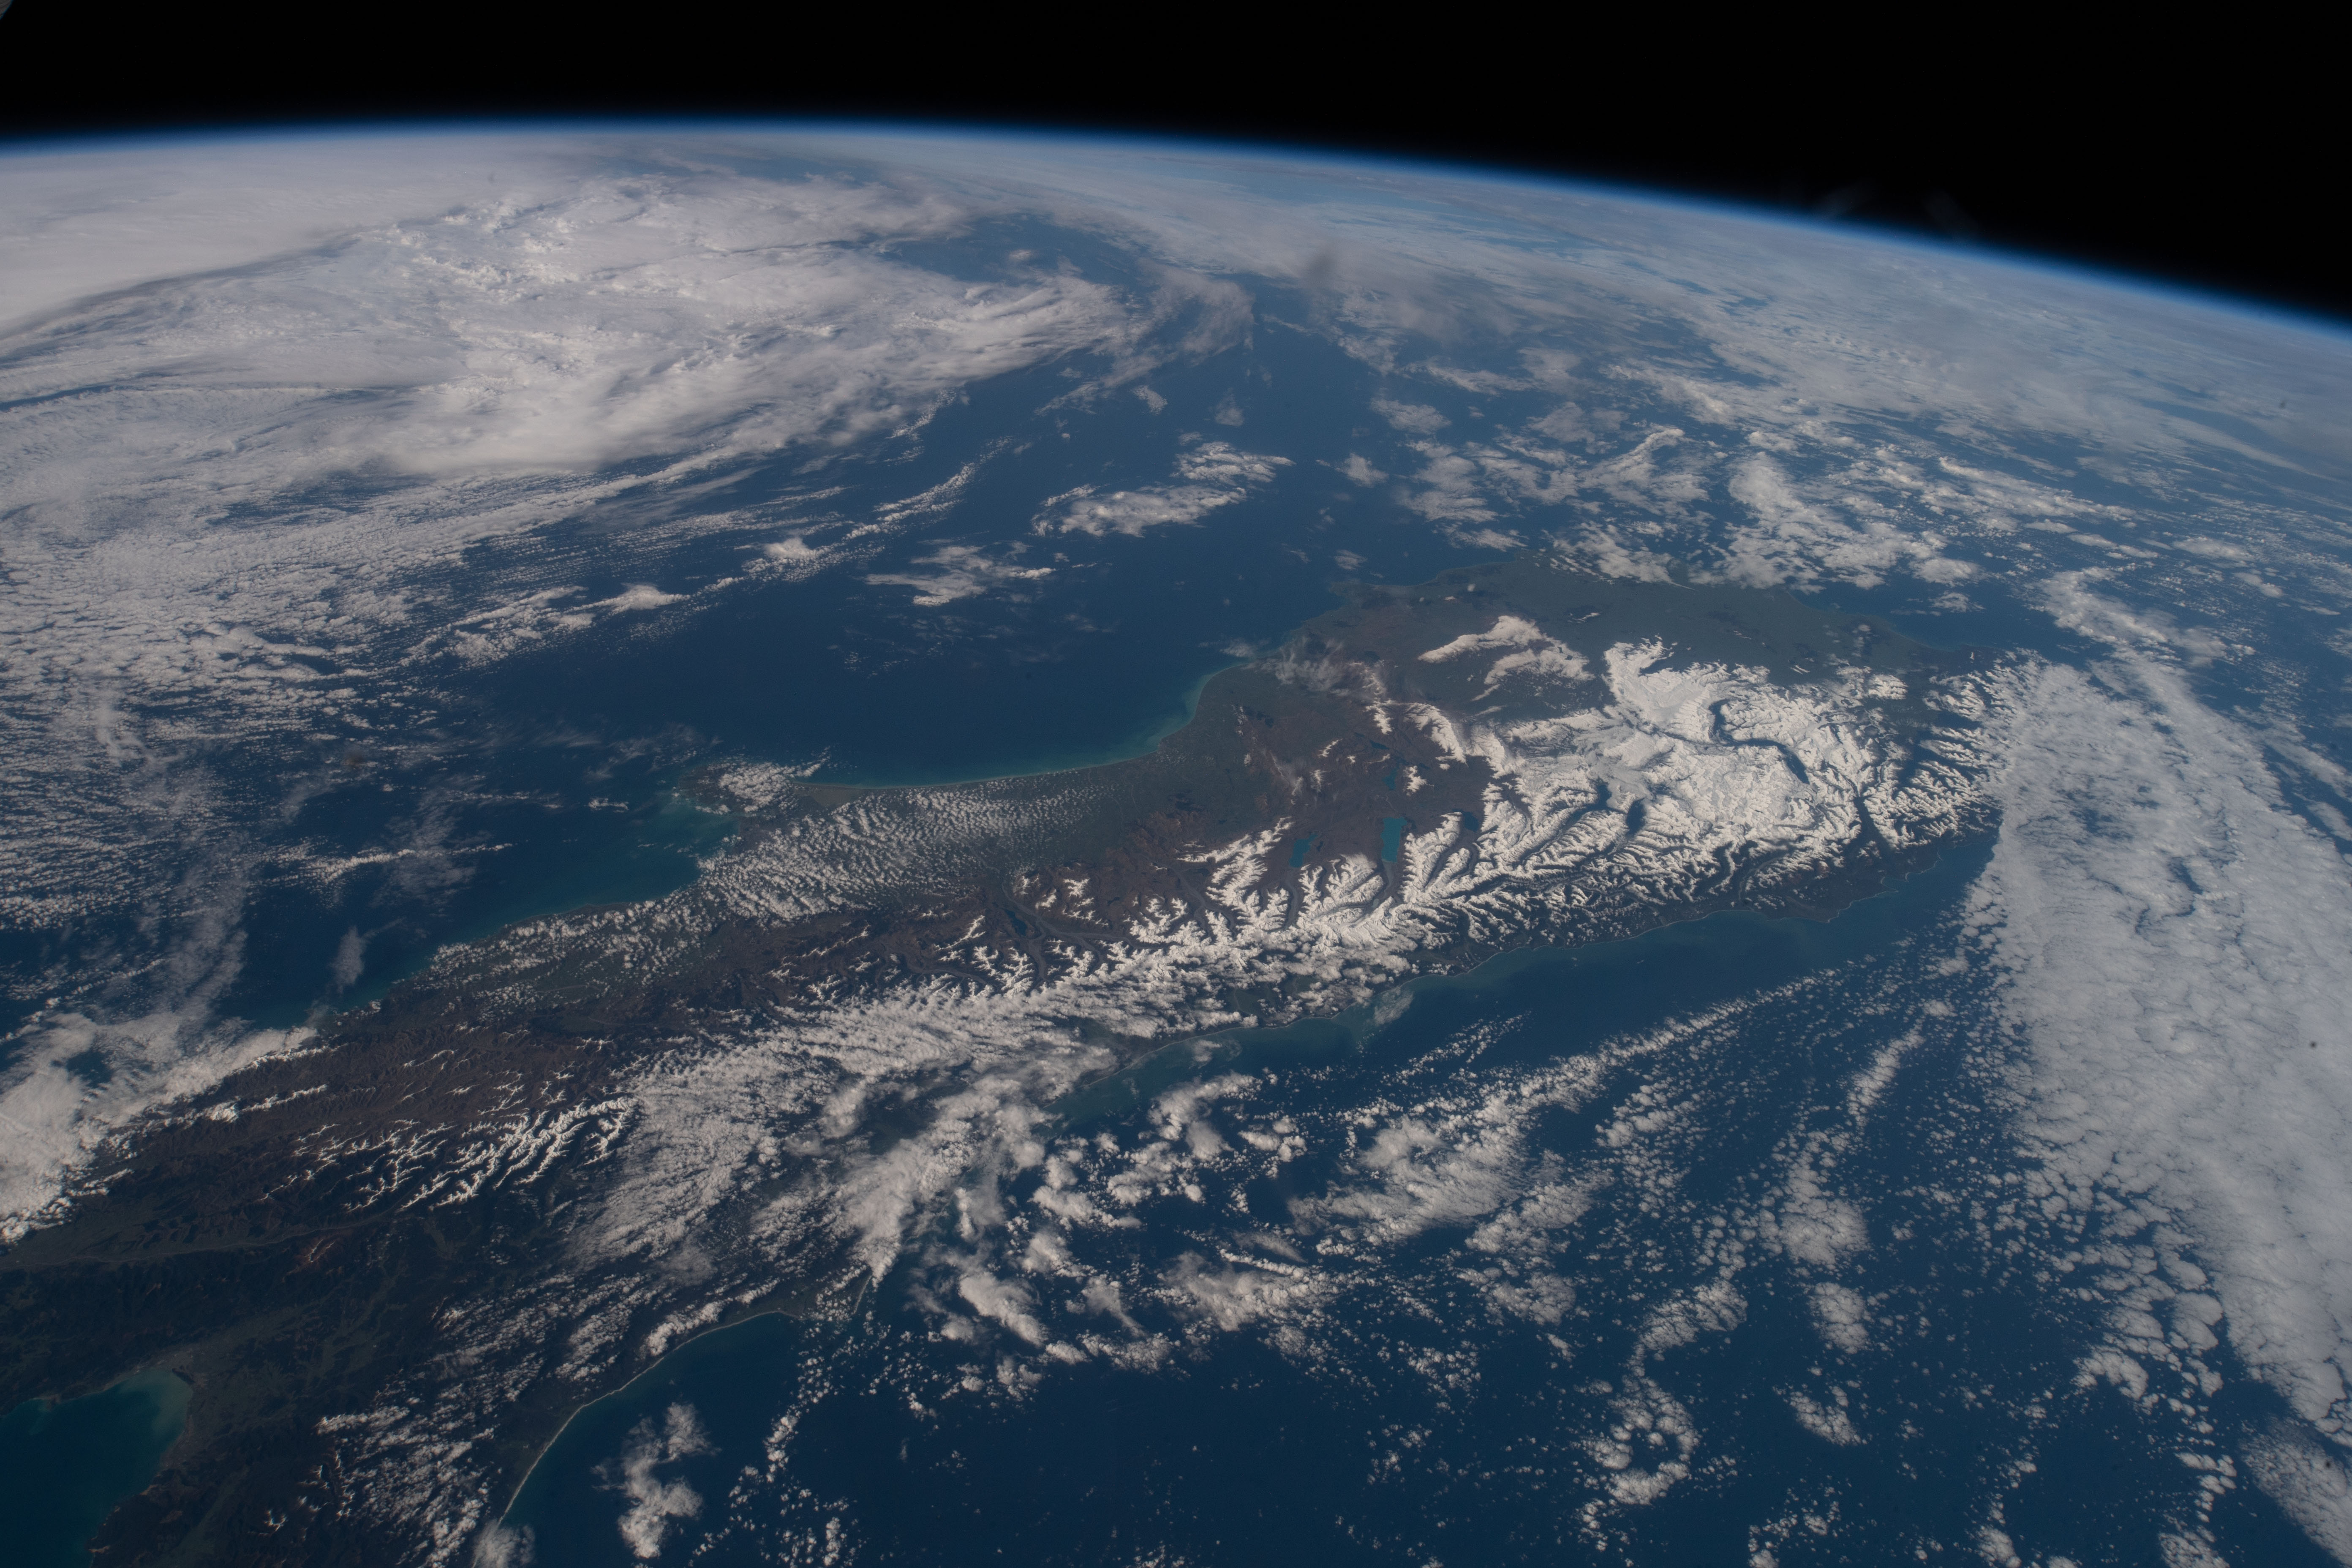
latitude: -44.2
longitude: 170.9
